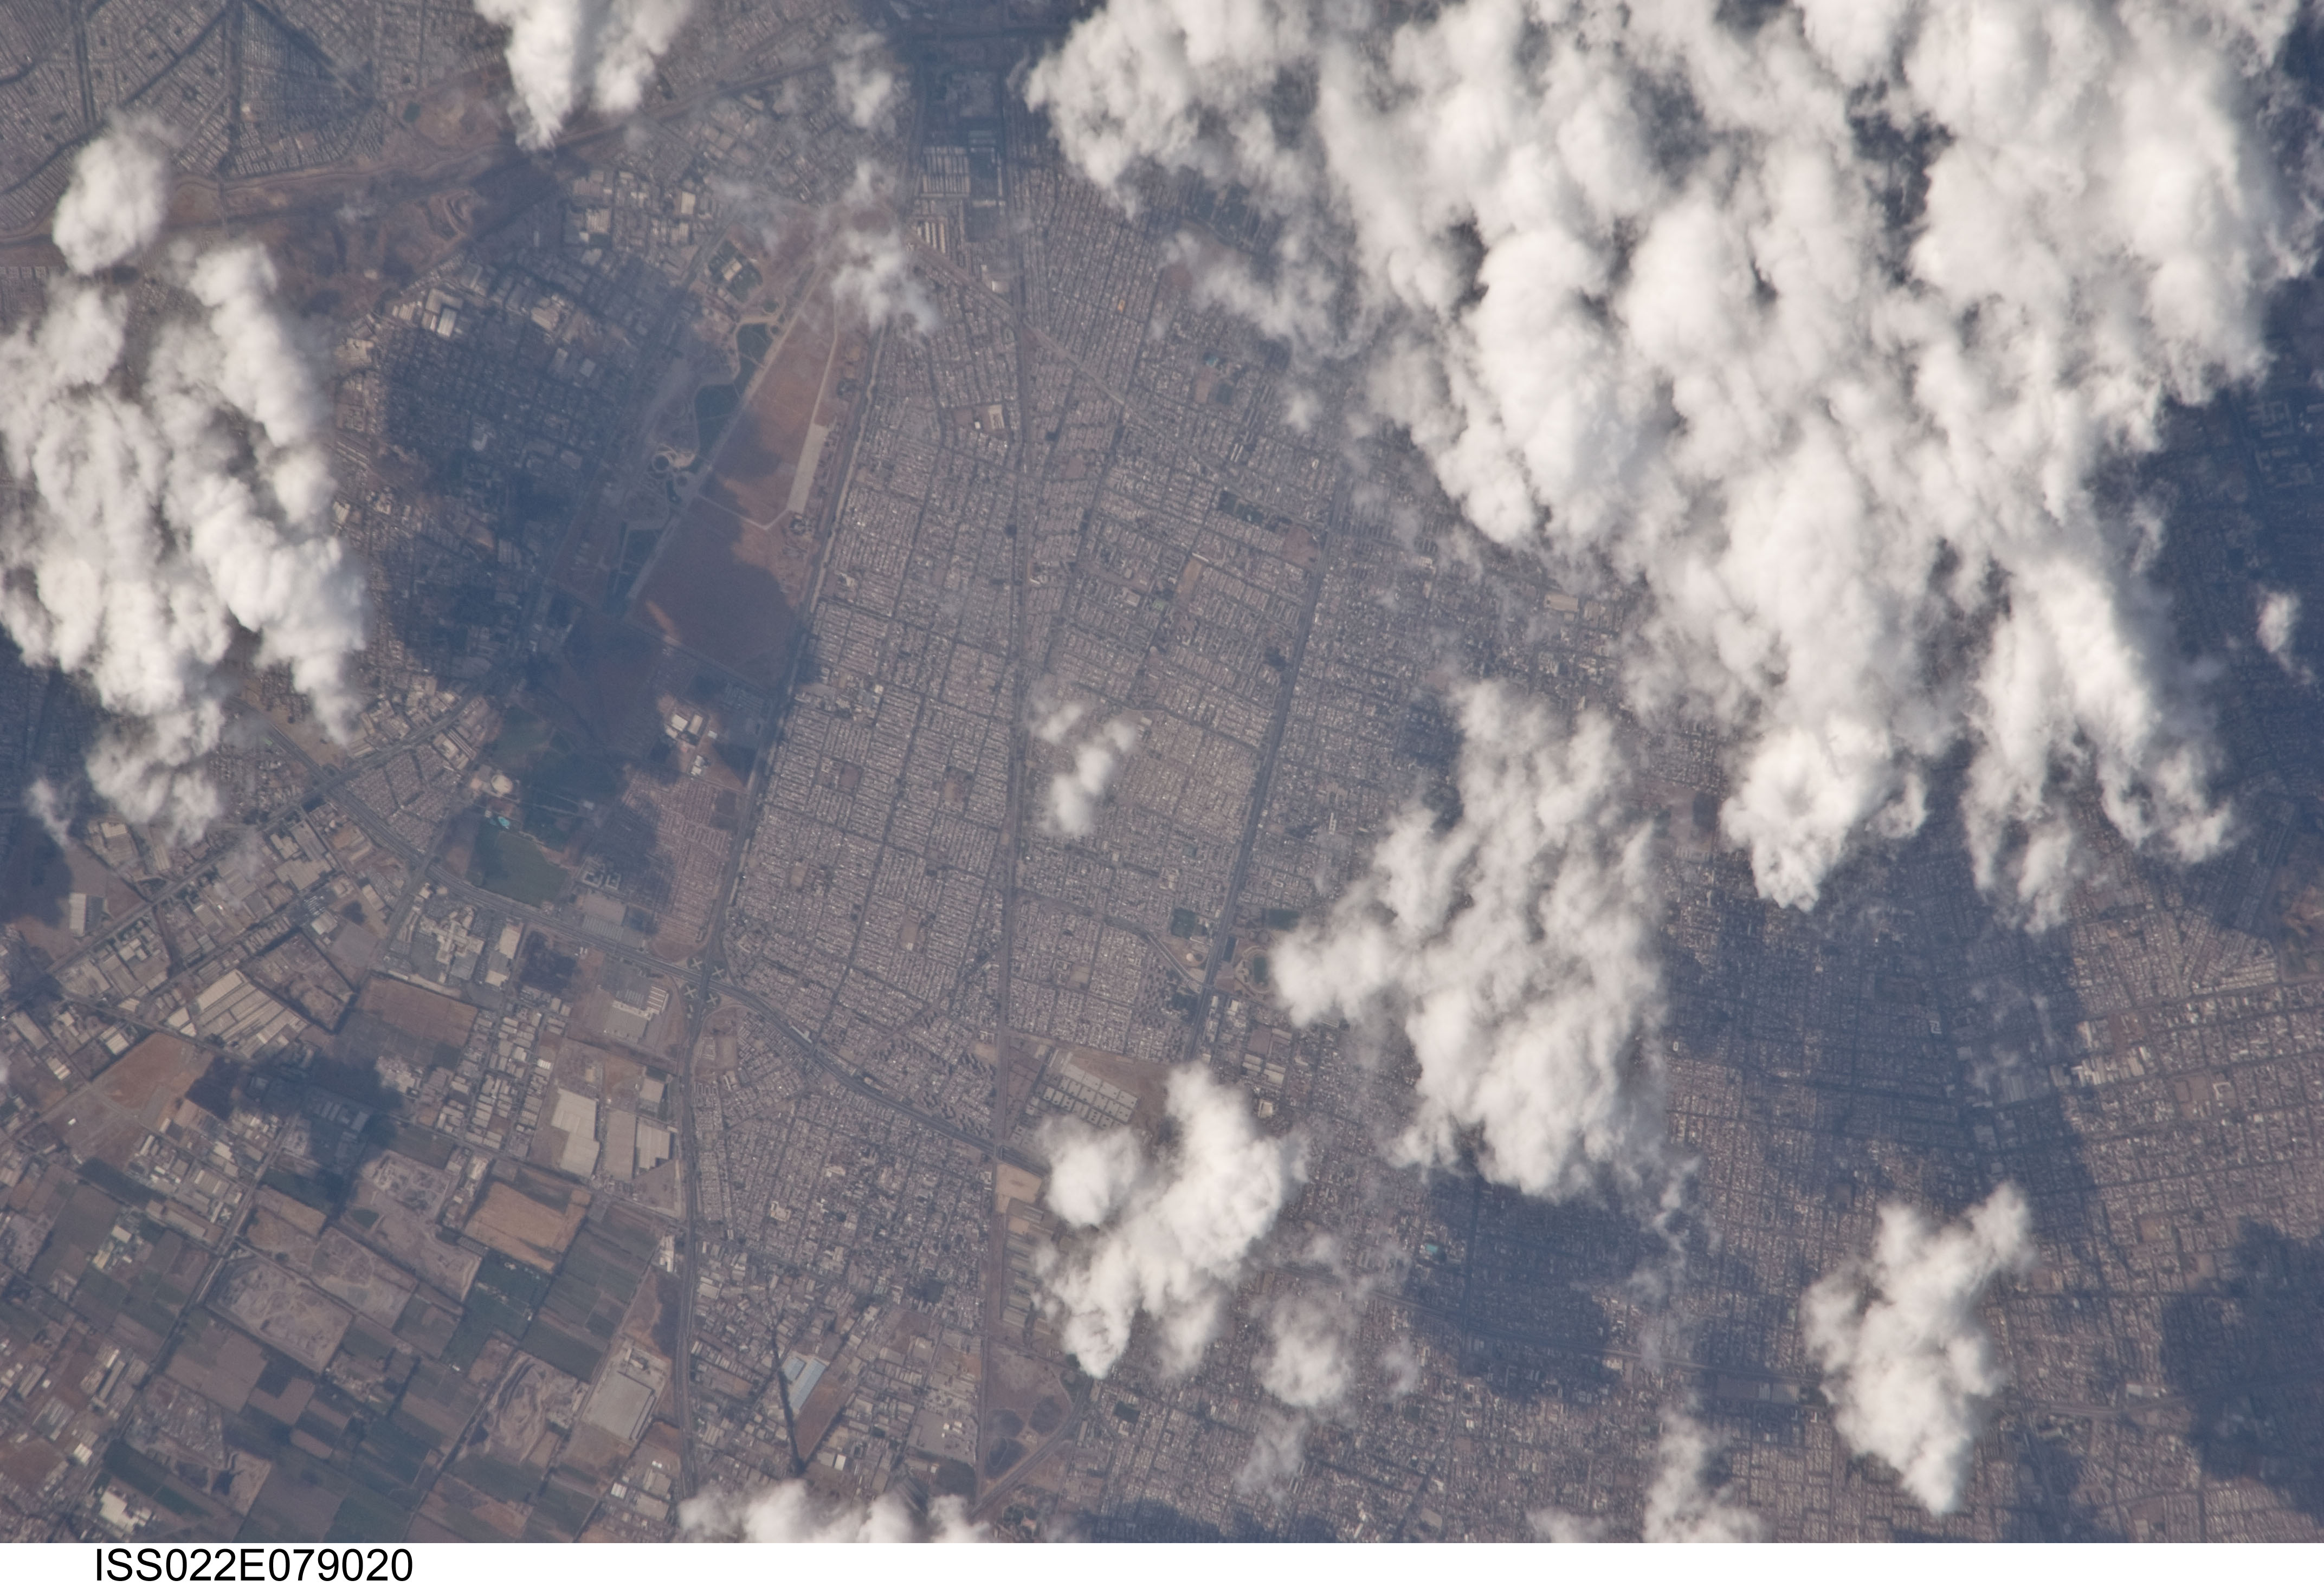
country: CHILE
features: SW. SANTIAGO, AIRFIELD, URBAN LAND COVER
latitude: -33.5
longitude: -70.7
